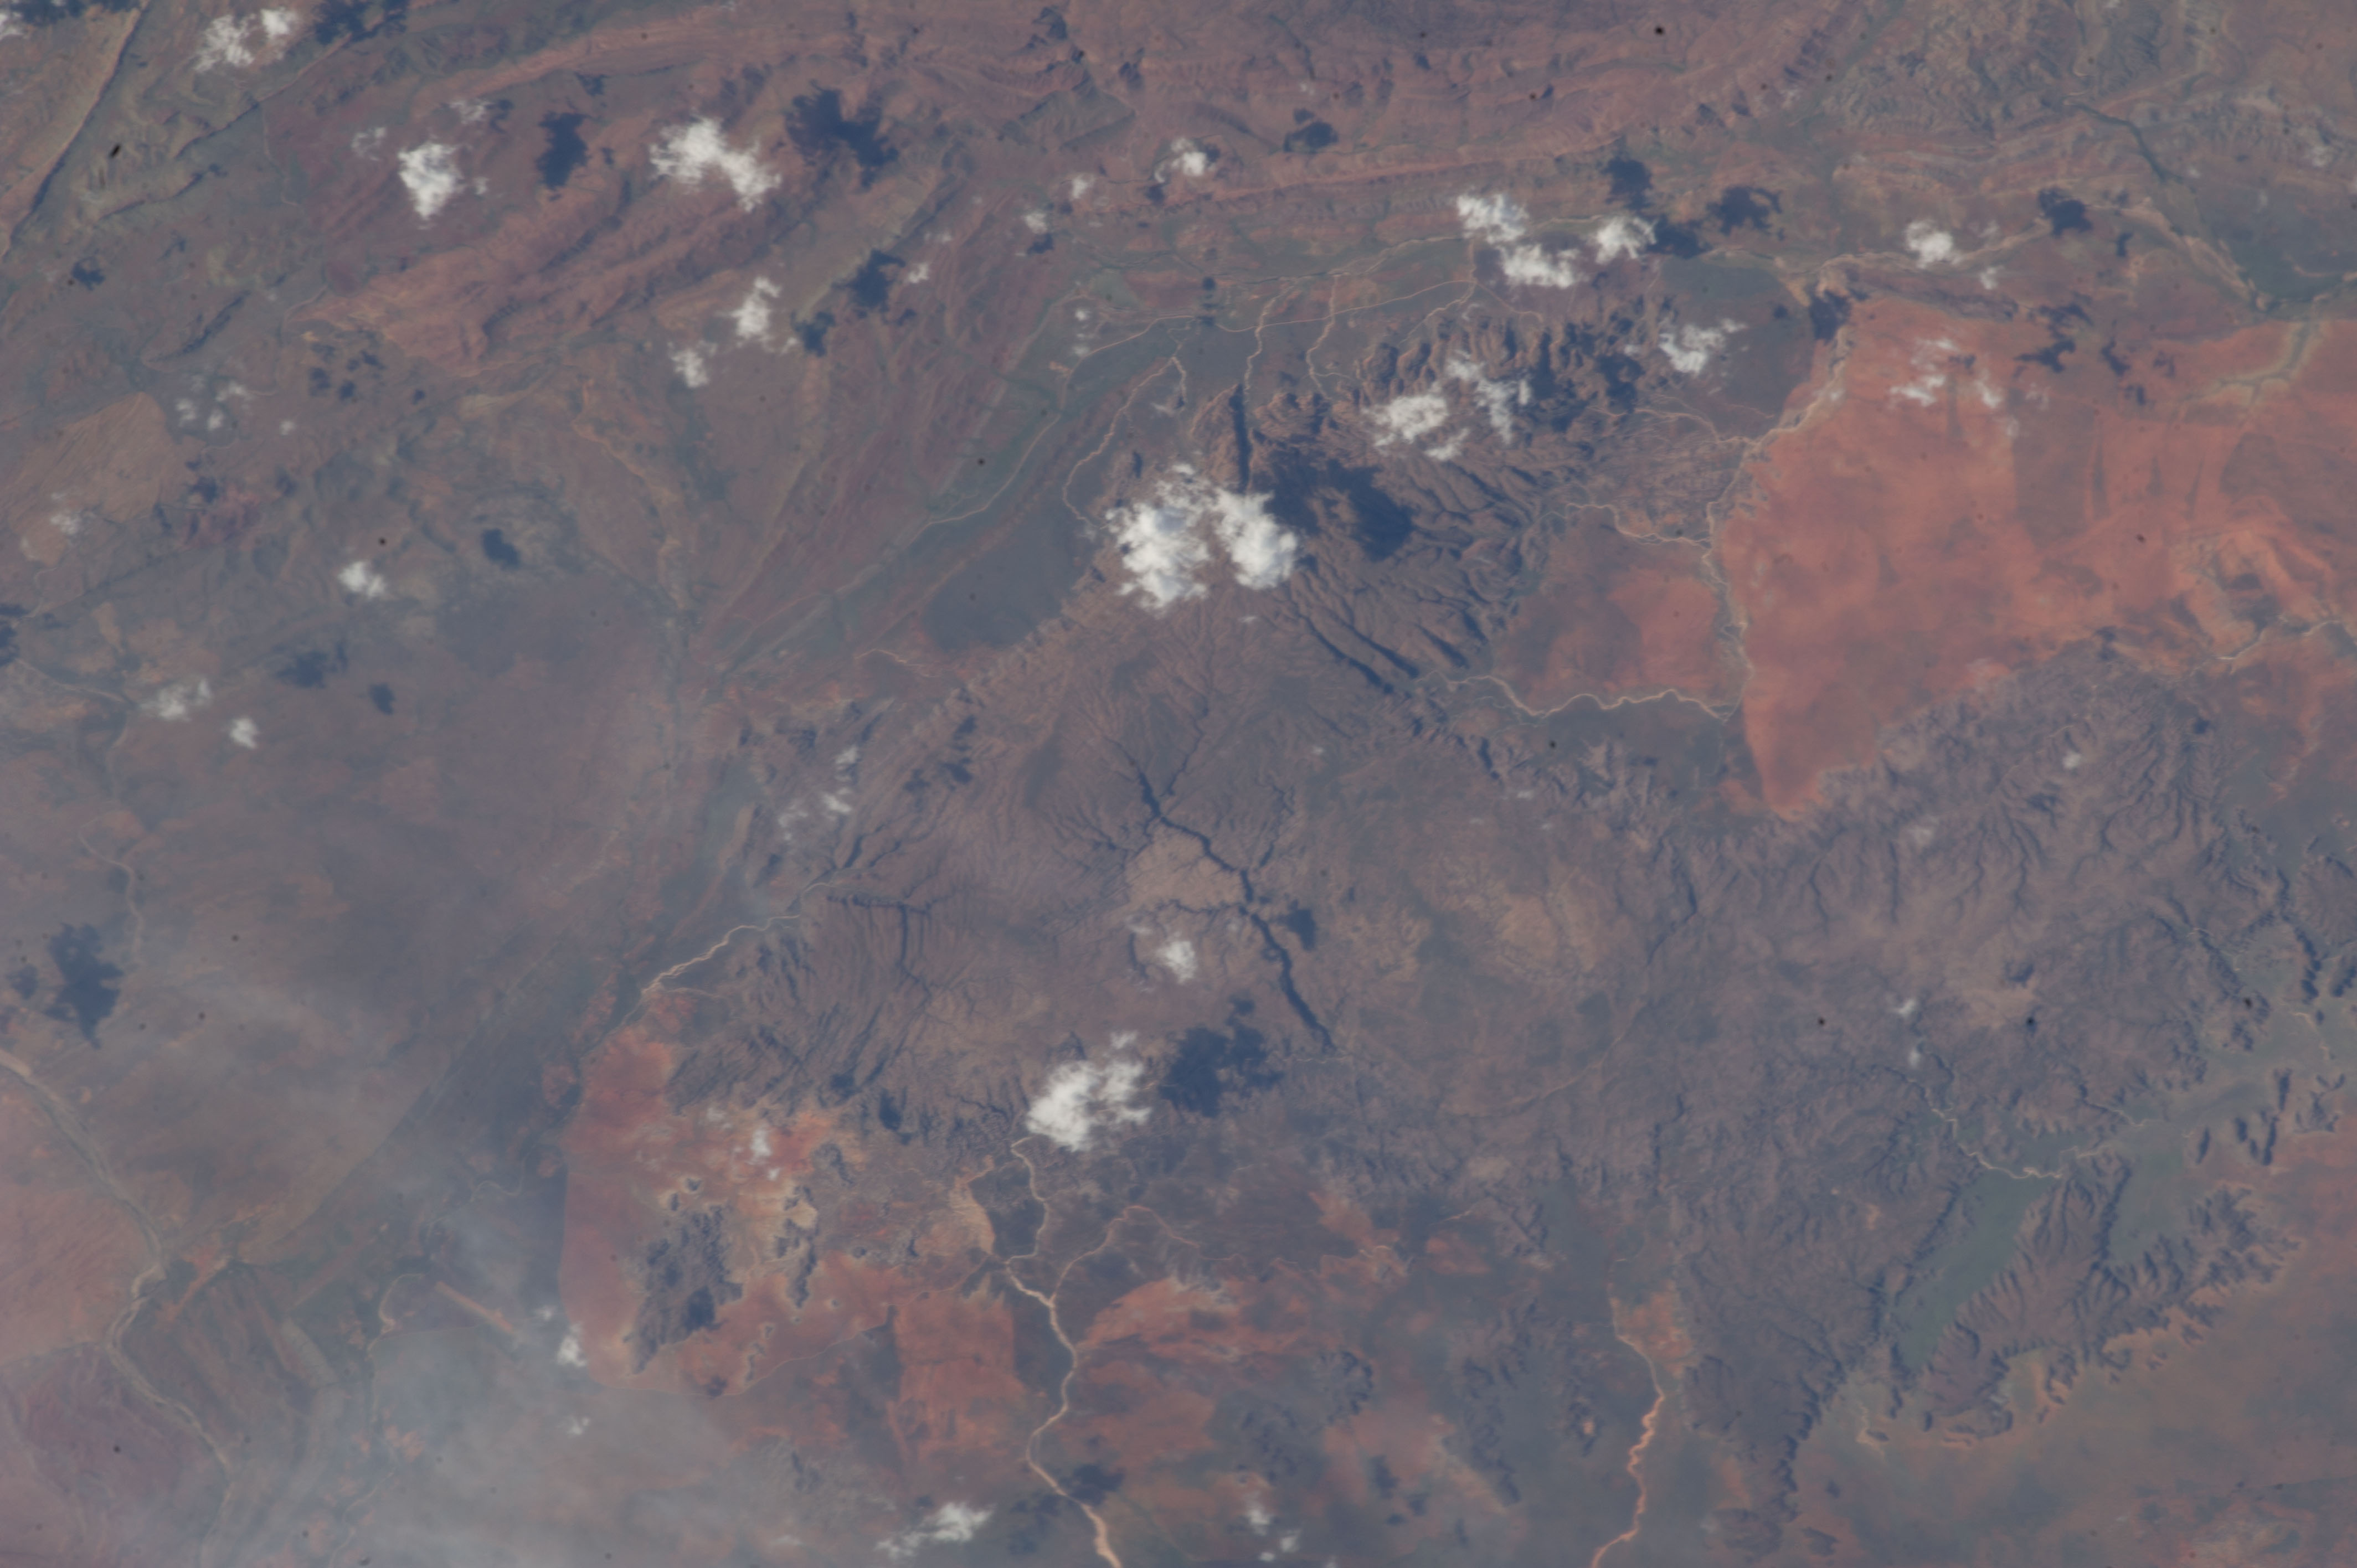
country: AUSTRALIA-WA
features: PICCANINNY IMPACT CRATER, ORD RIVER, DISSECTED PLATEAU, RAVINES
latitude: -17.5
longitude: 128.5
